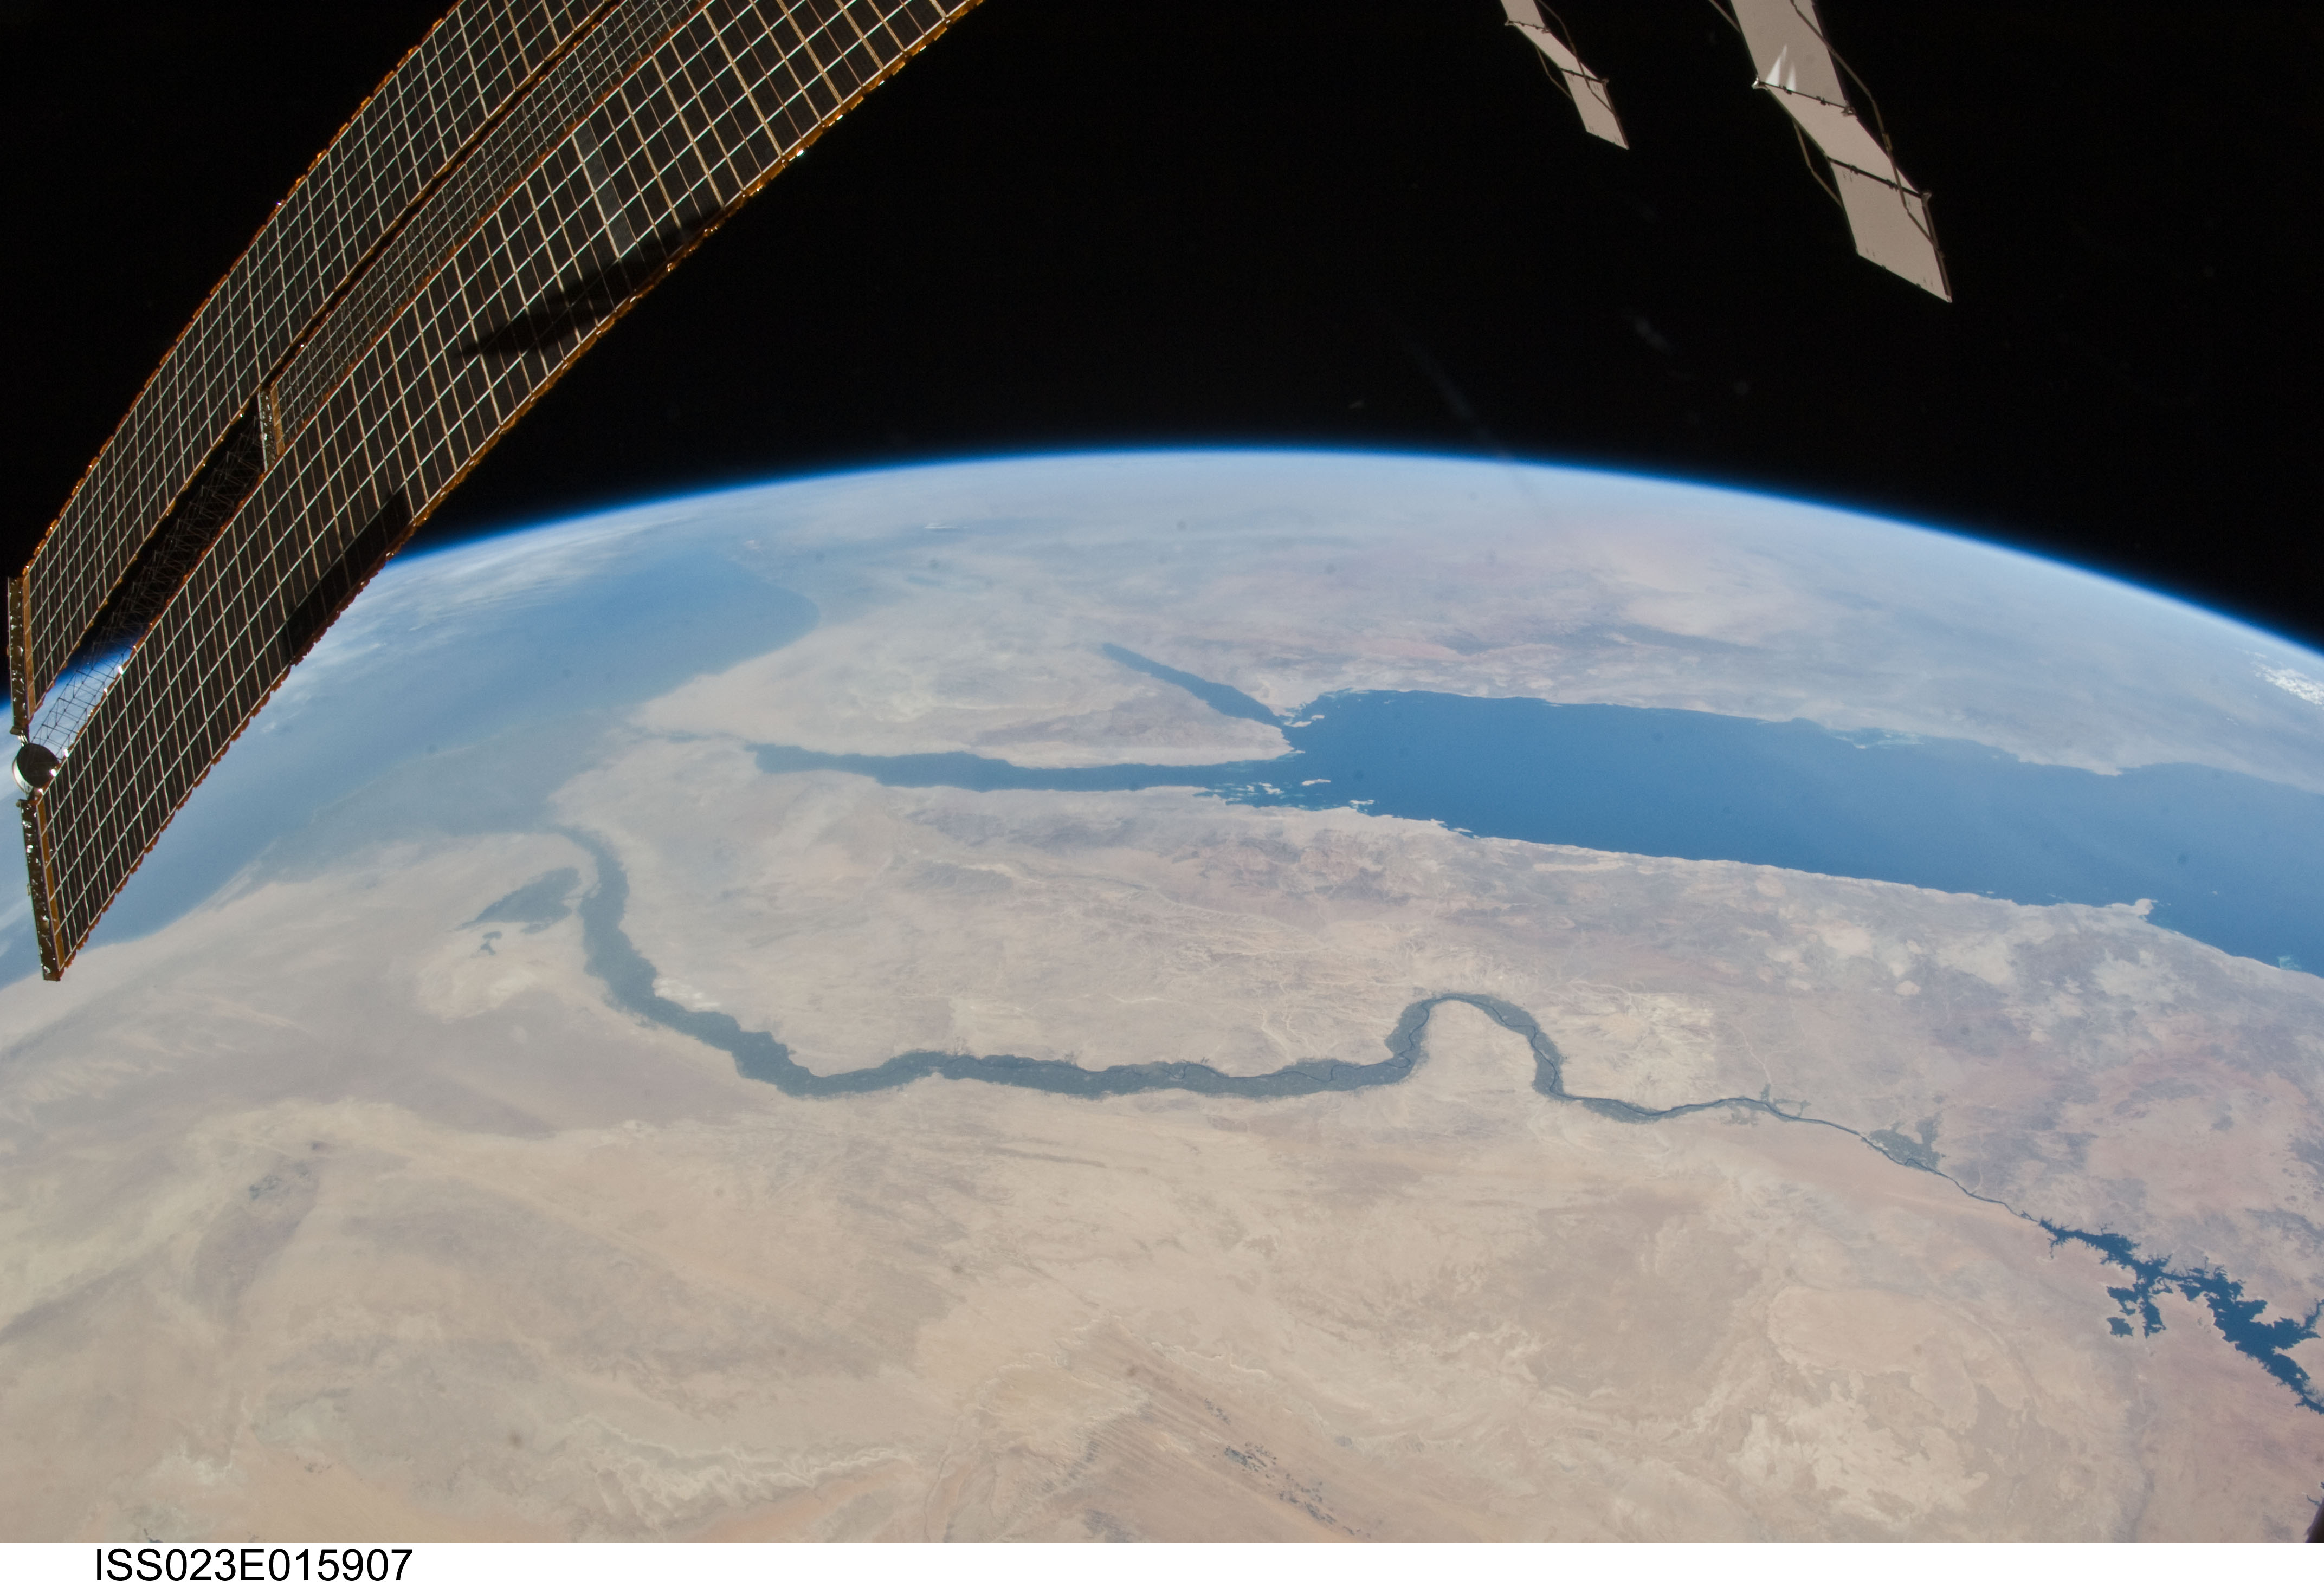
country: EGYPT
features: PAN-SINAI PENINSULA, RED SEA, NILE RIVER VALLEY, DESERT, ISS
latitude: 28.5
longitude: 33.5
